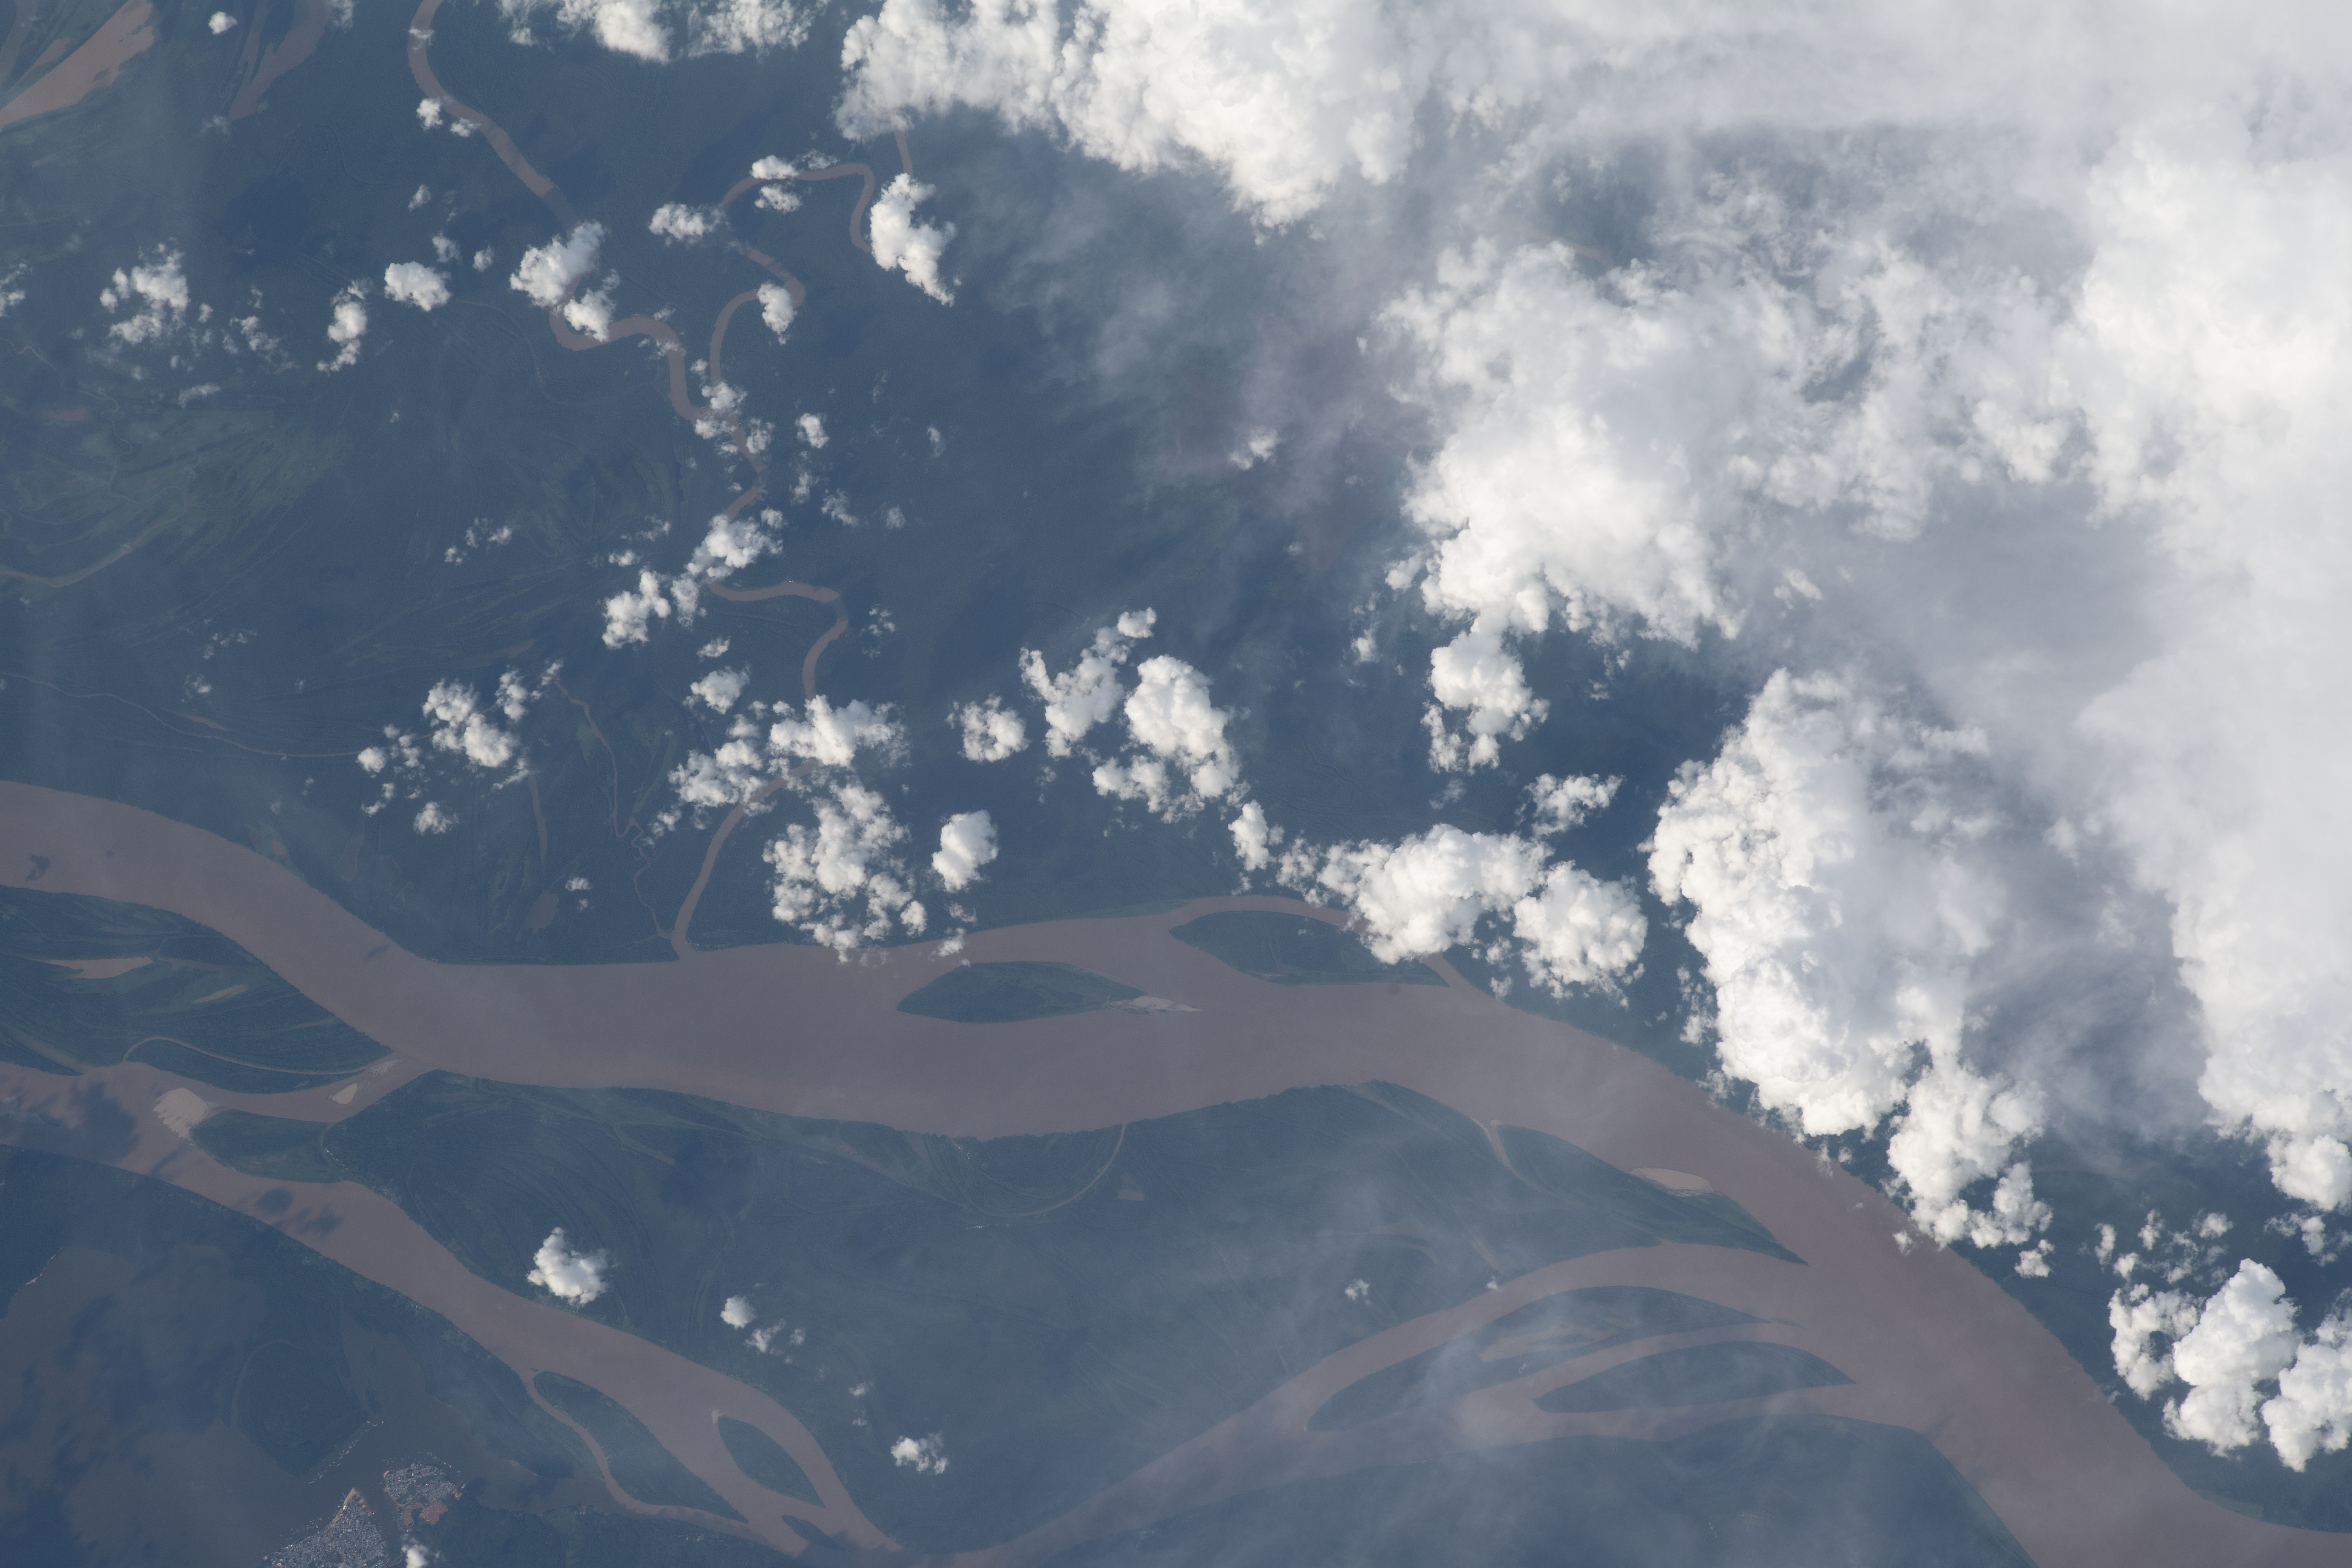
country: BRAZIL
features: AMAZON RIVER, LAGO CAIAMBE
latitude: -3.3
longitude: -64.5
